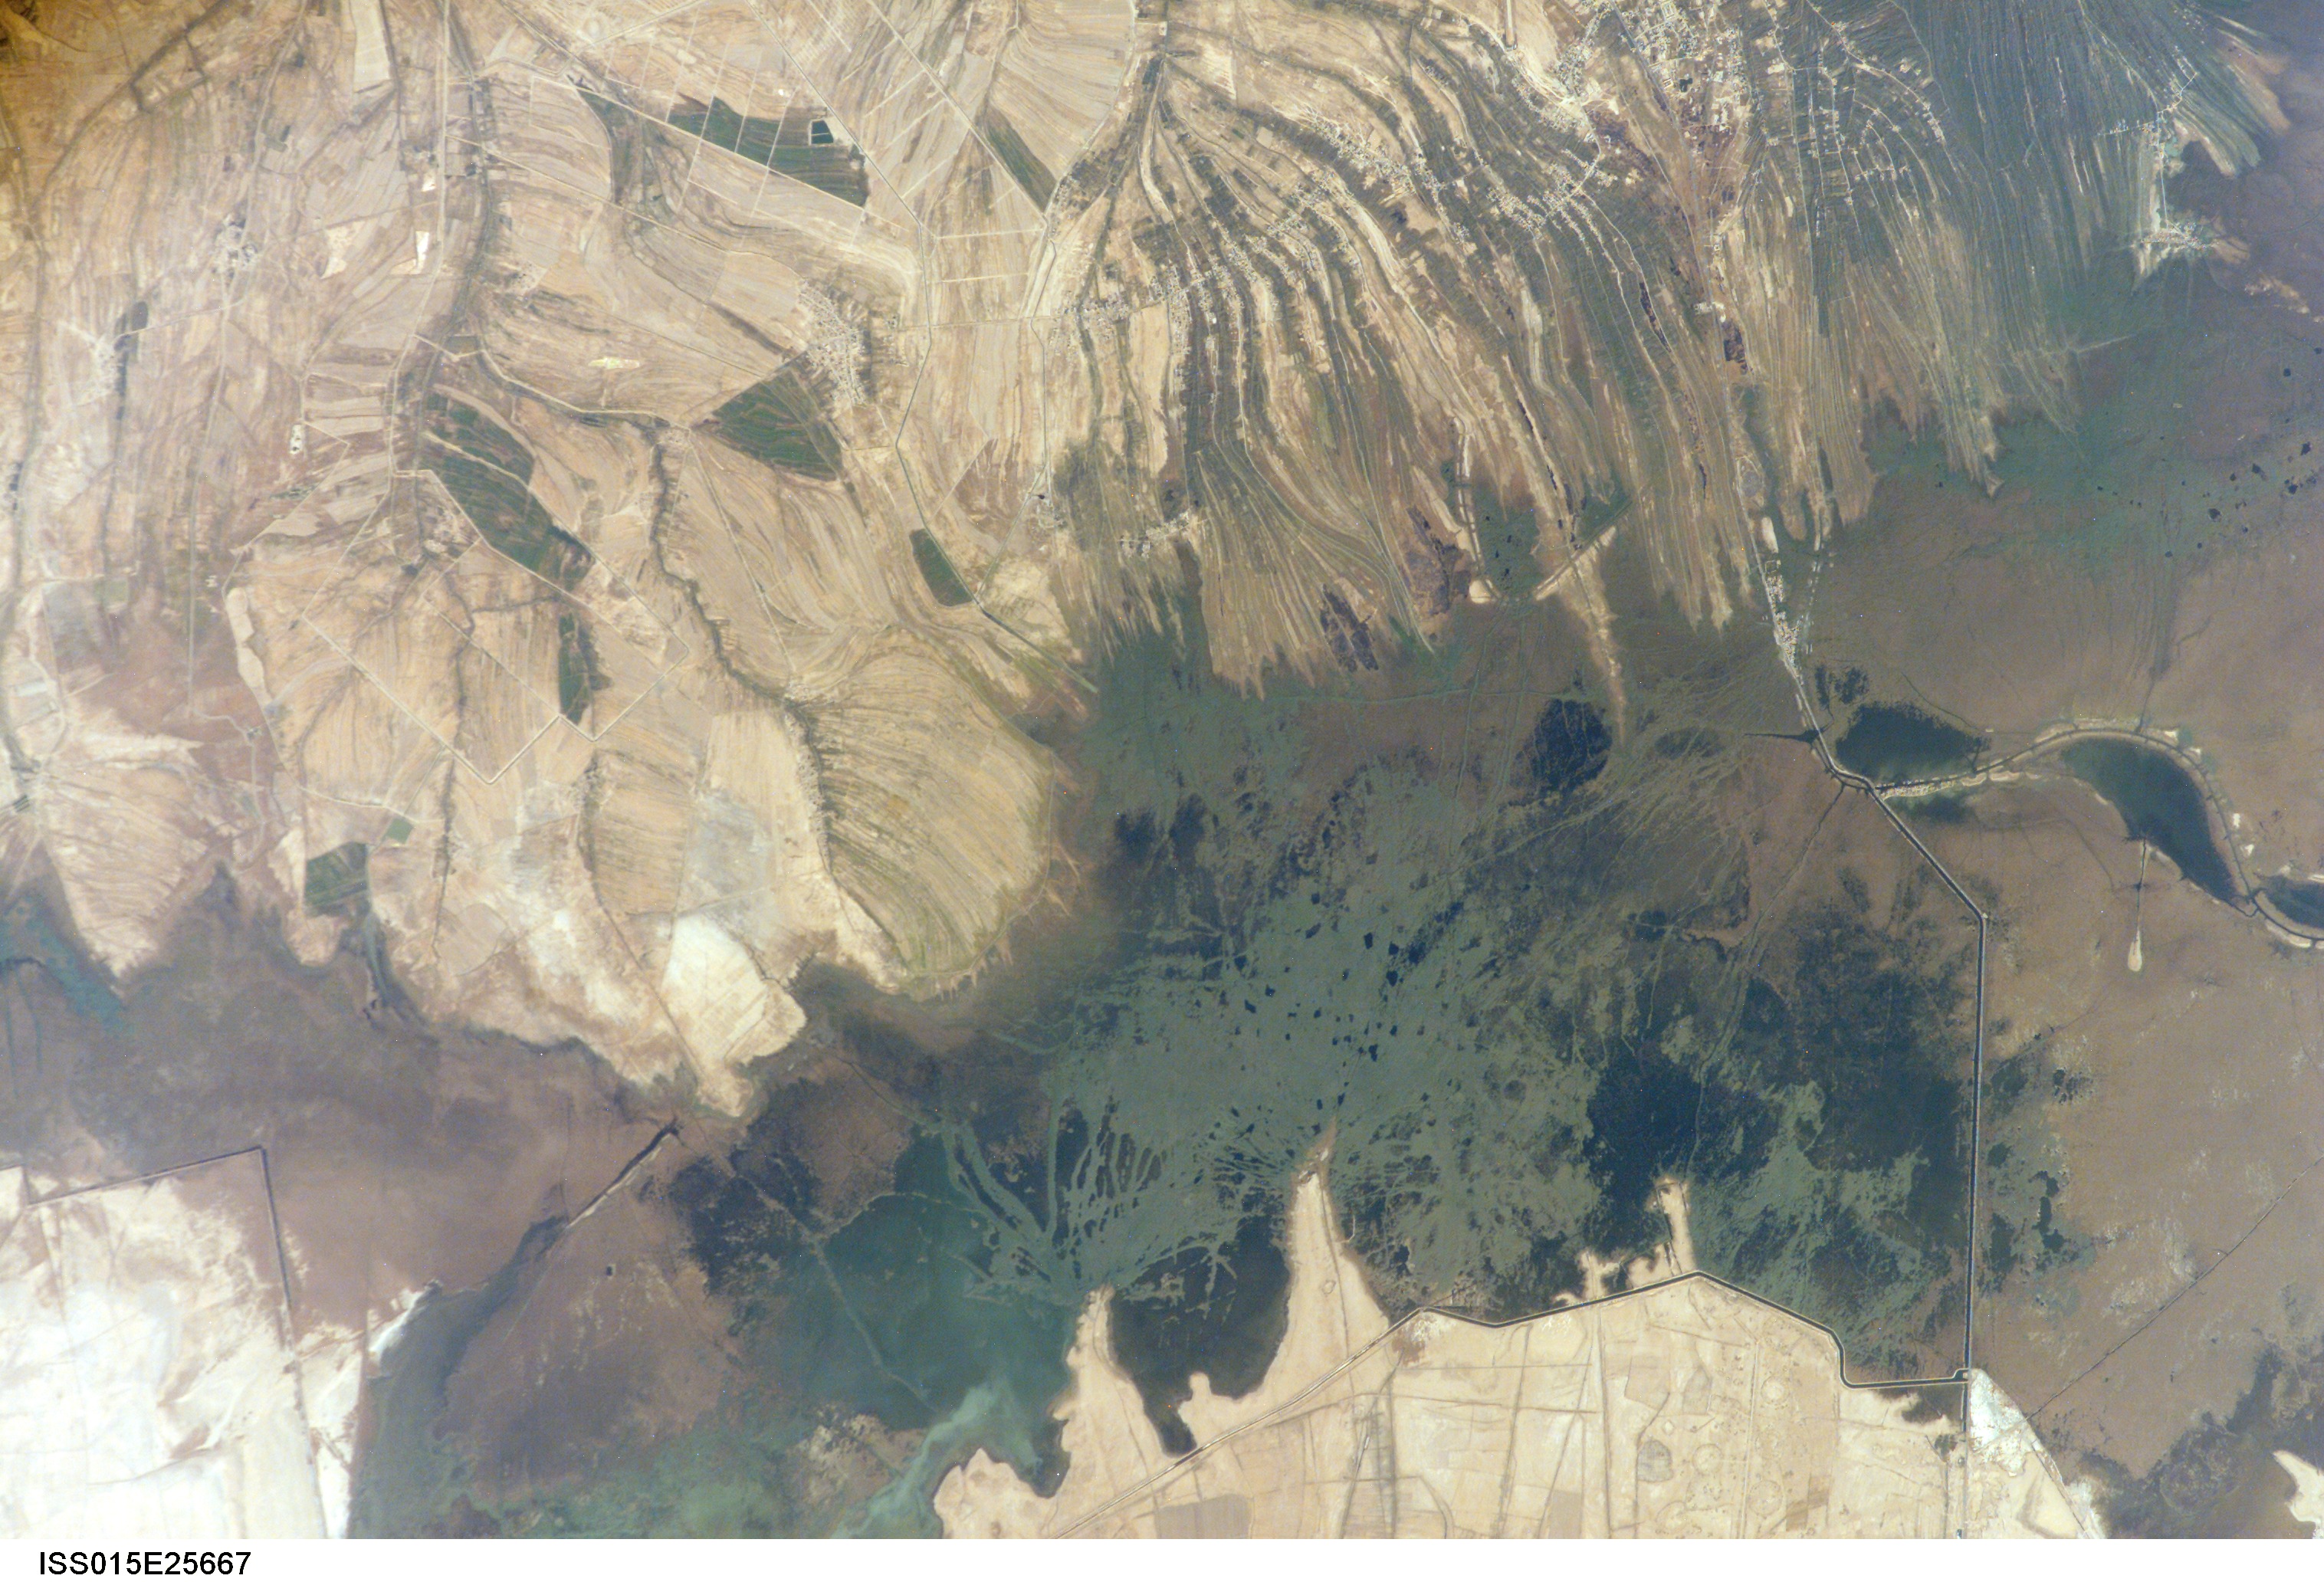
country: IRAN
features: KARUN R. DELTA, WETLANDS, AGR.
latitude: 30.8
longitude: 48.6
